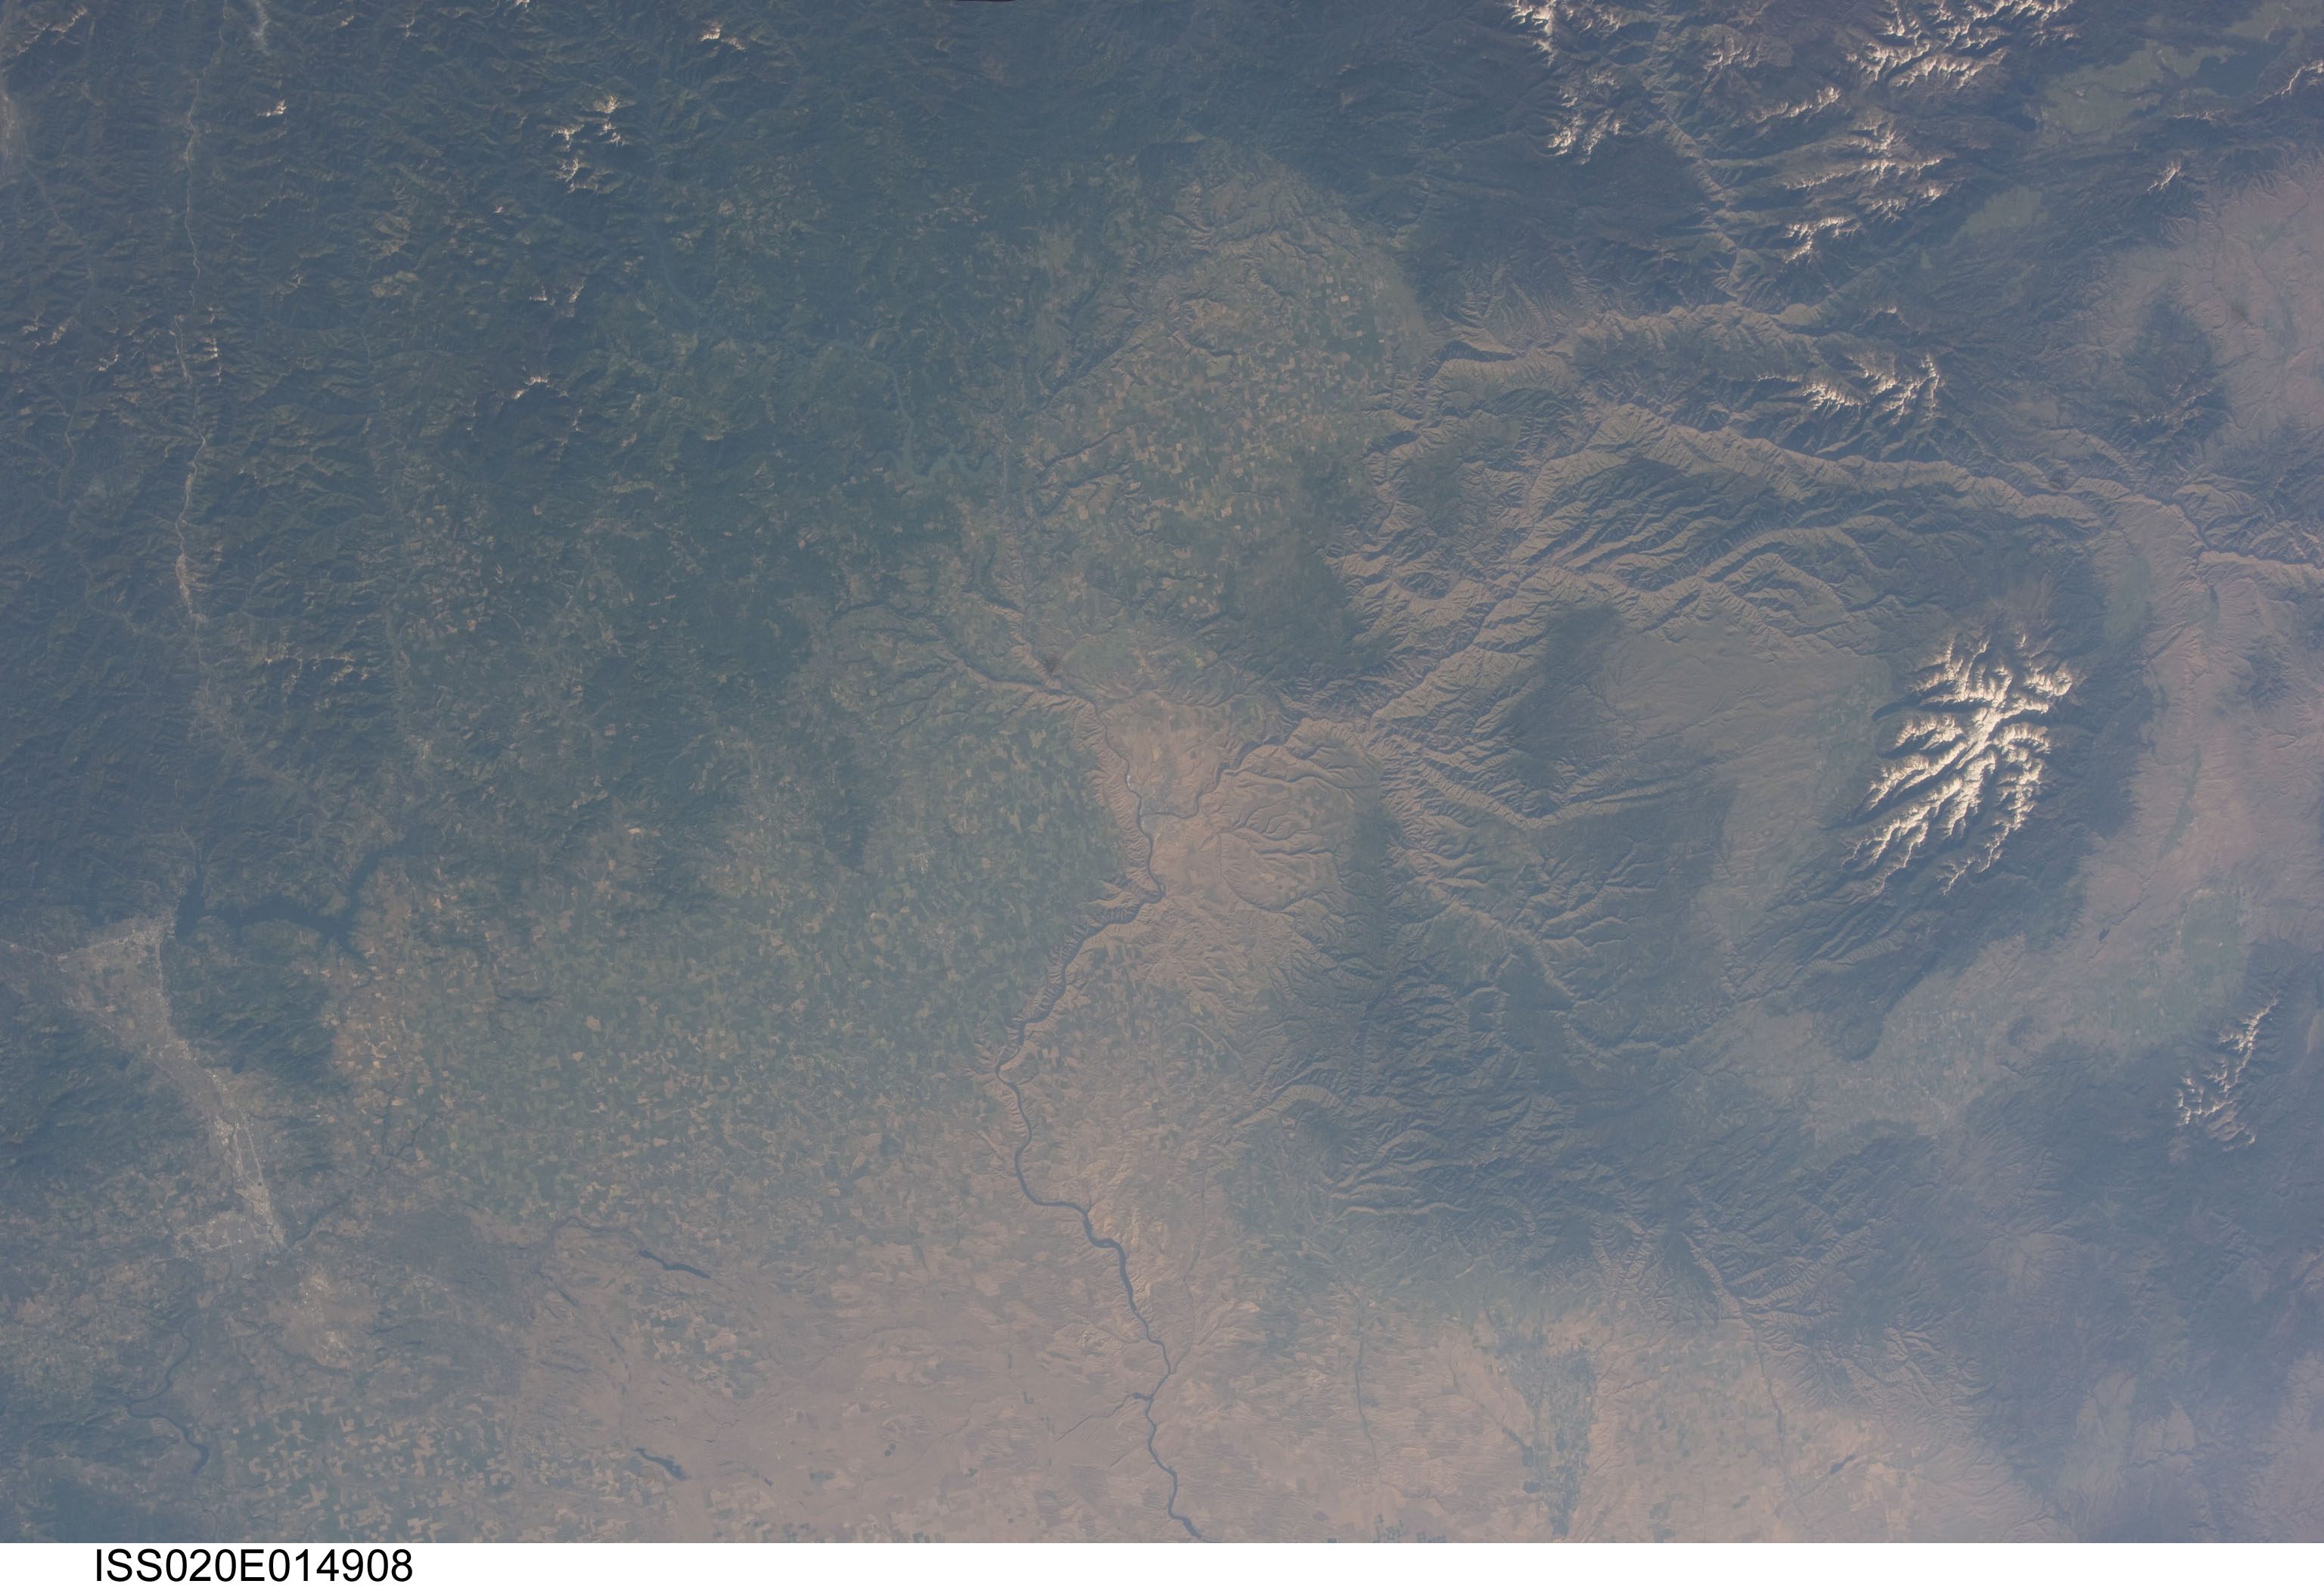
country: USA-WASHINGTON
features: LEWISTON,IDAHO,WALLOWA MOUNTAINS,WALLA WALLA,SNAKE RIVER,CLARKSTON,WASHINGTON,OREGON
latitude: 46.5
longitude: -117.0
